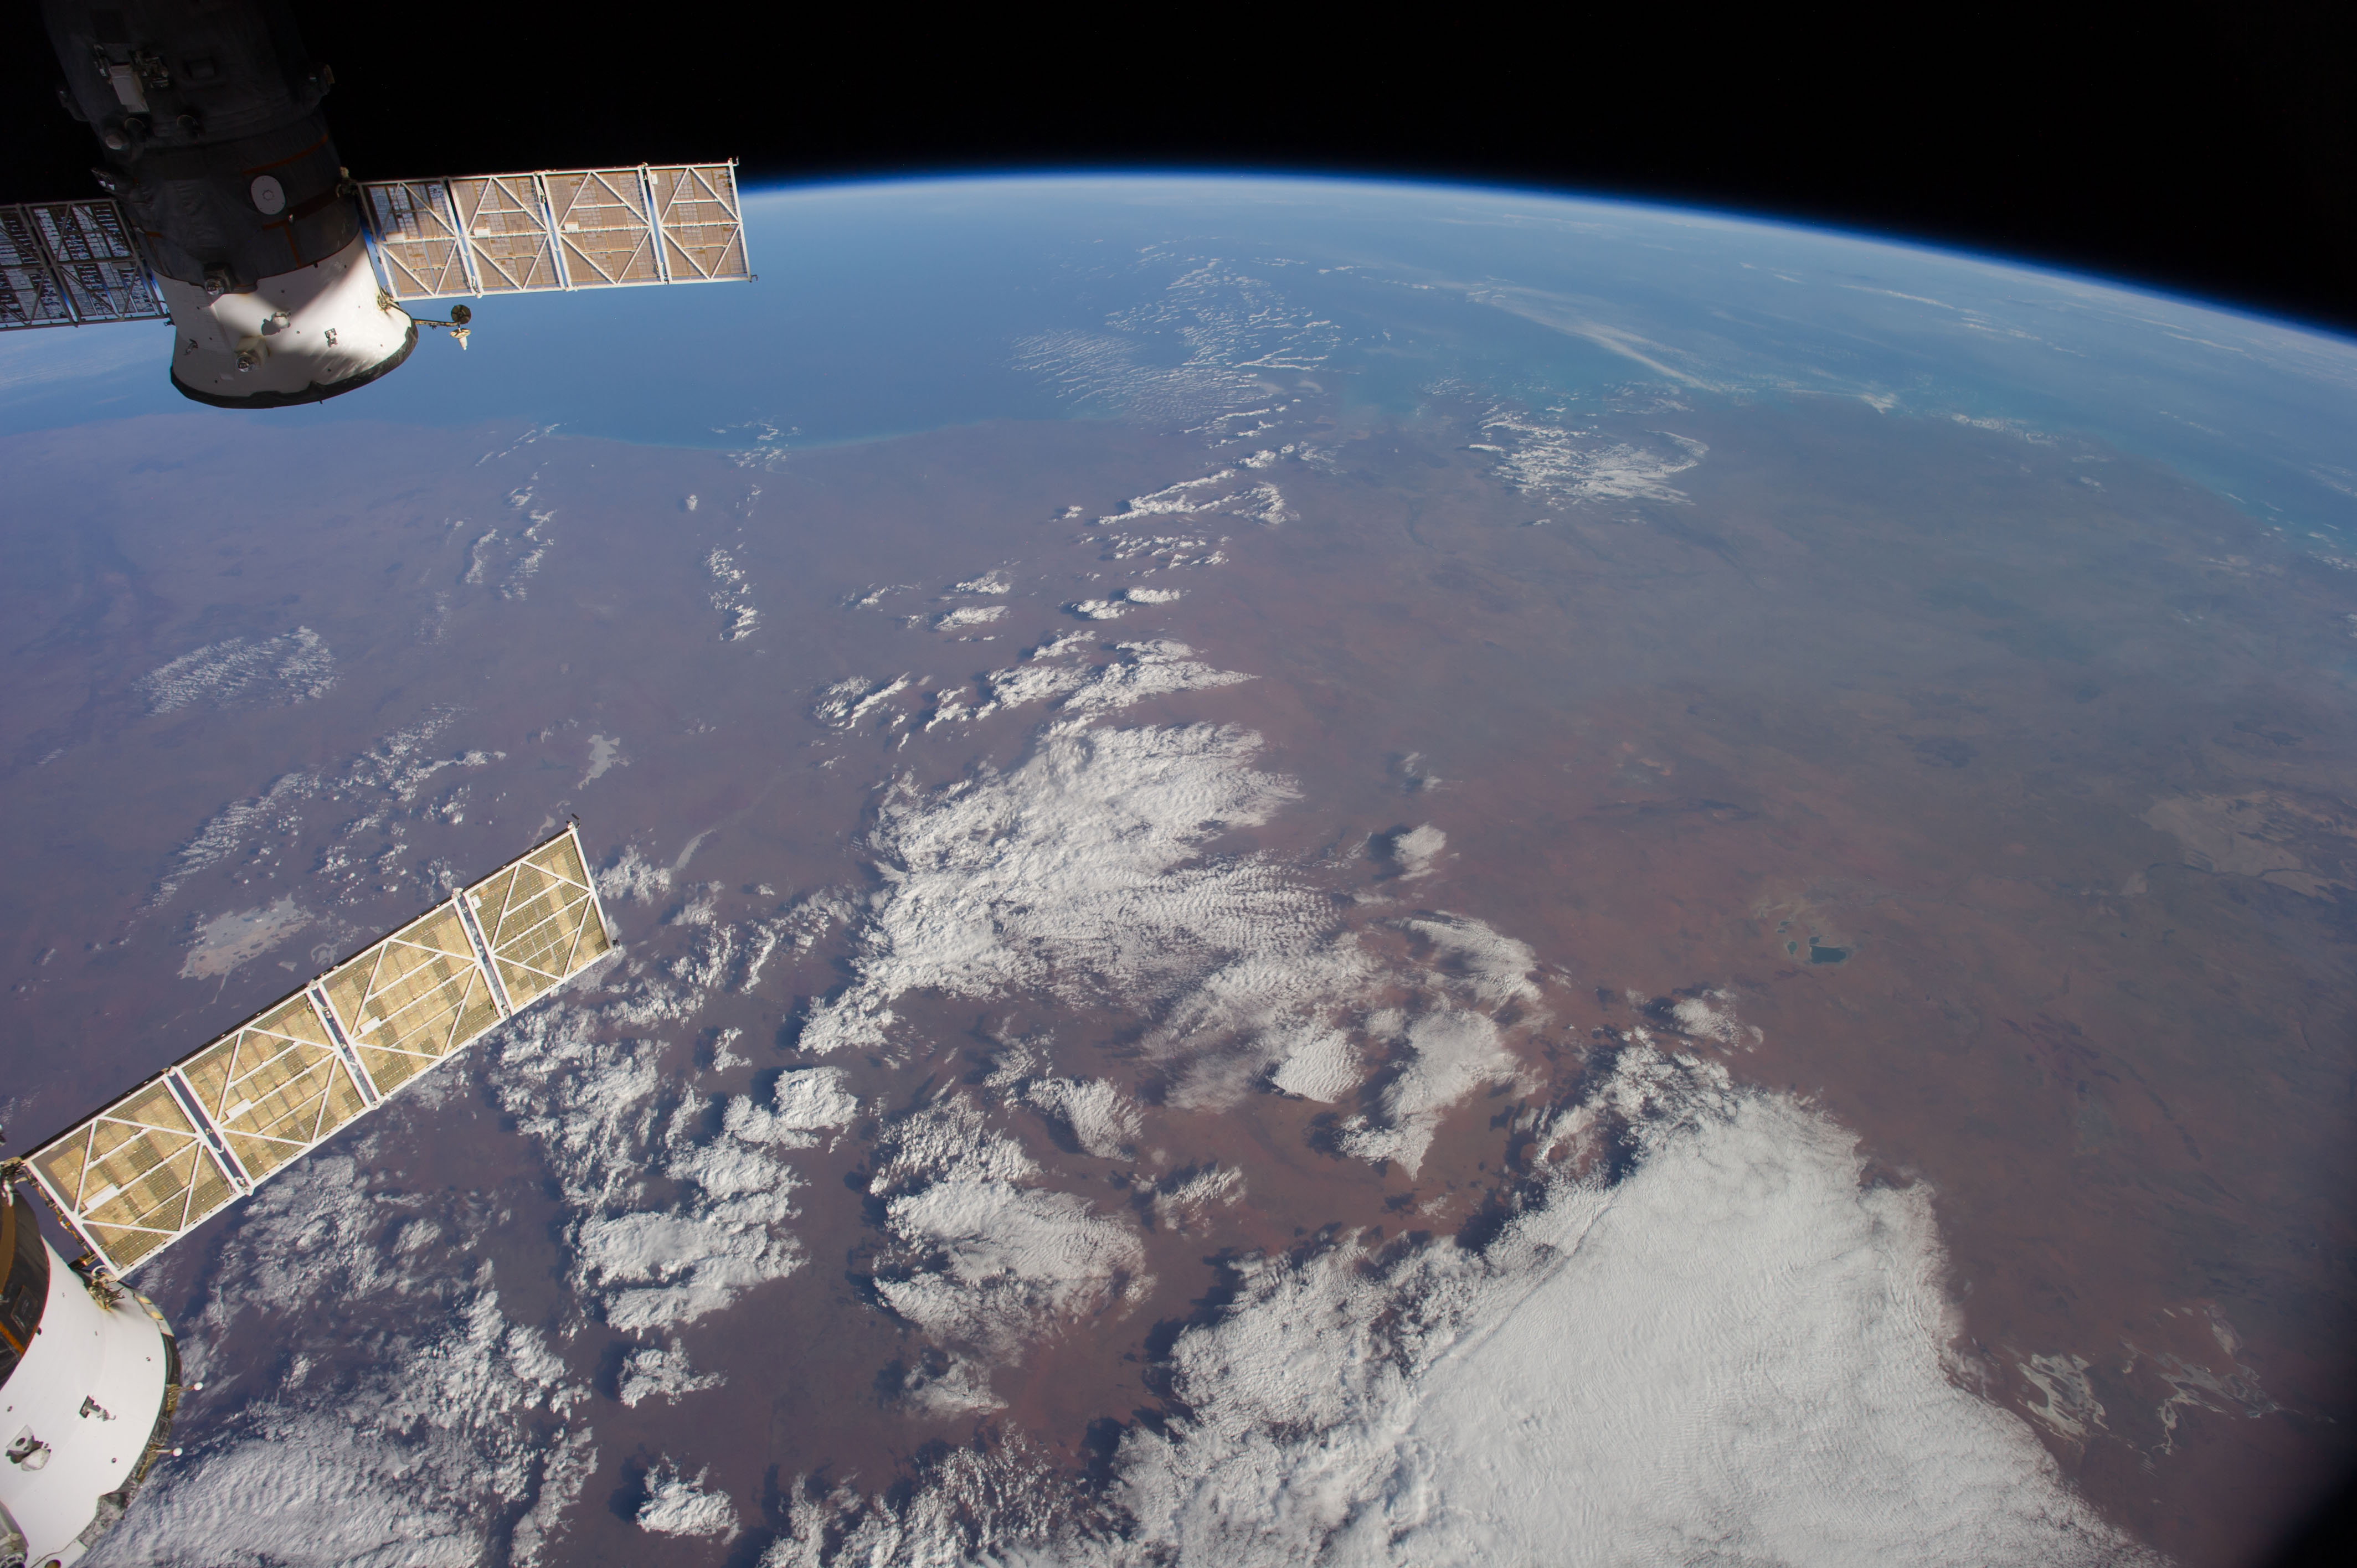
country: AUSTRALIA-WA
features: INDIAN O., L. GREGORY, GREAT SANDY DES., ATMOSPHERIC LIMB
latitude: -20.5
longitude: 125.5
